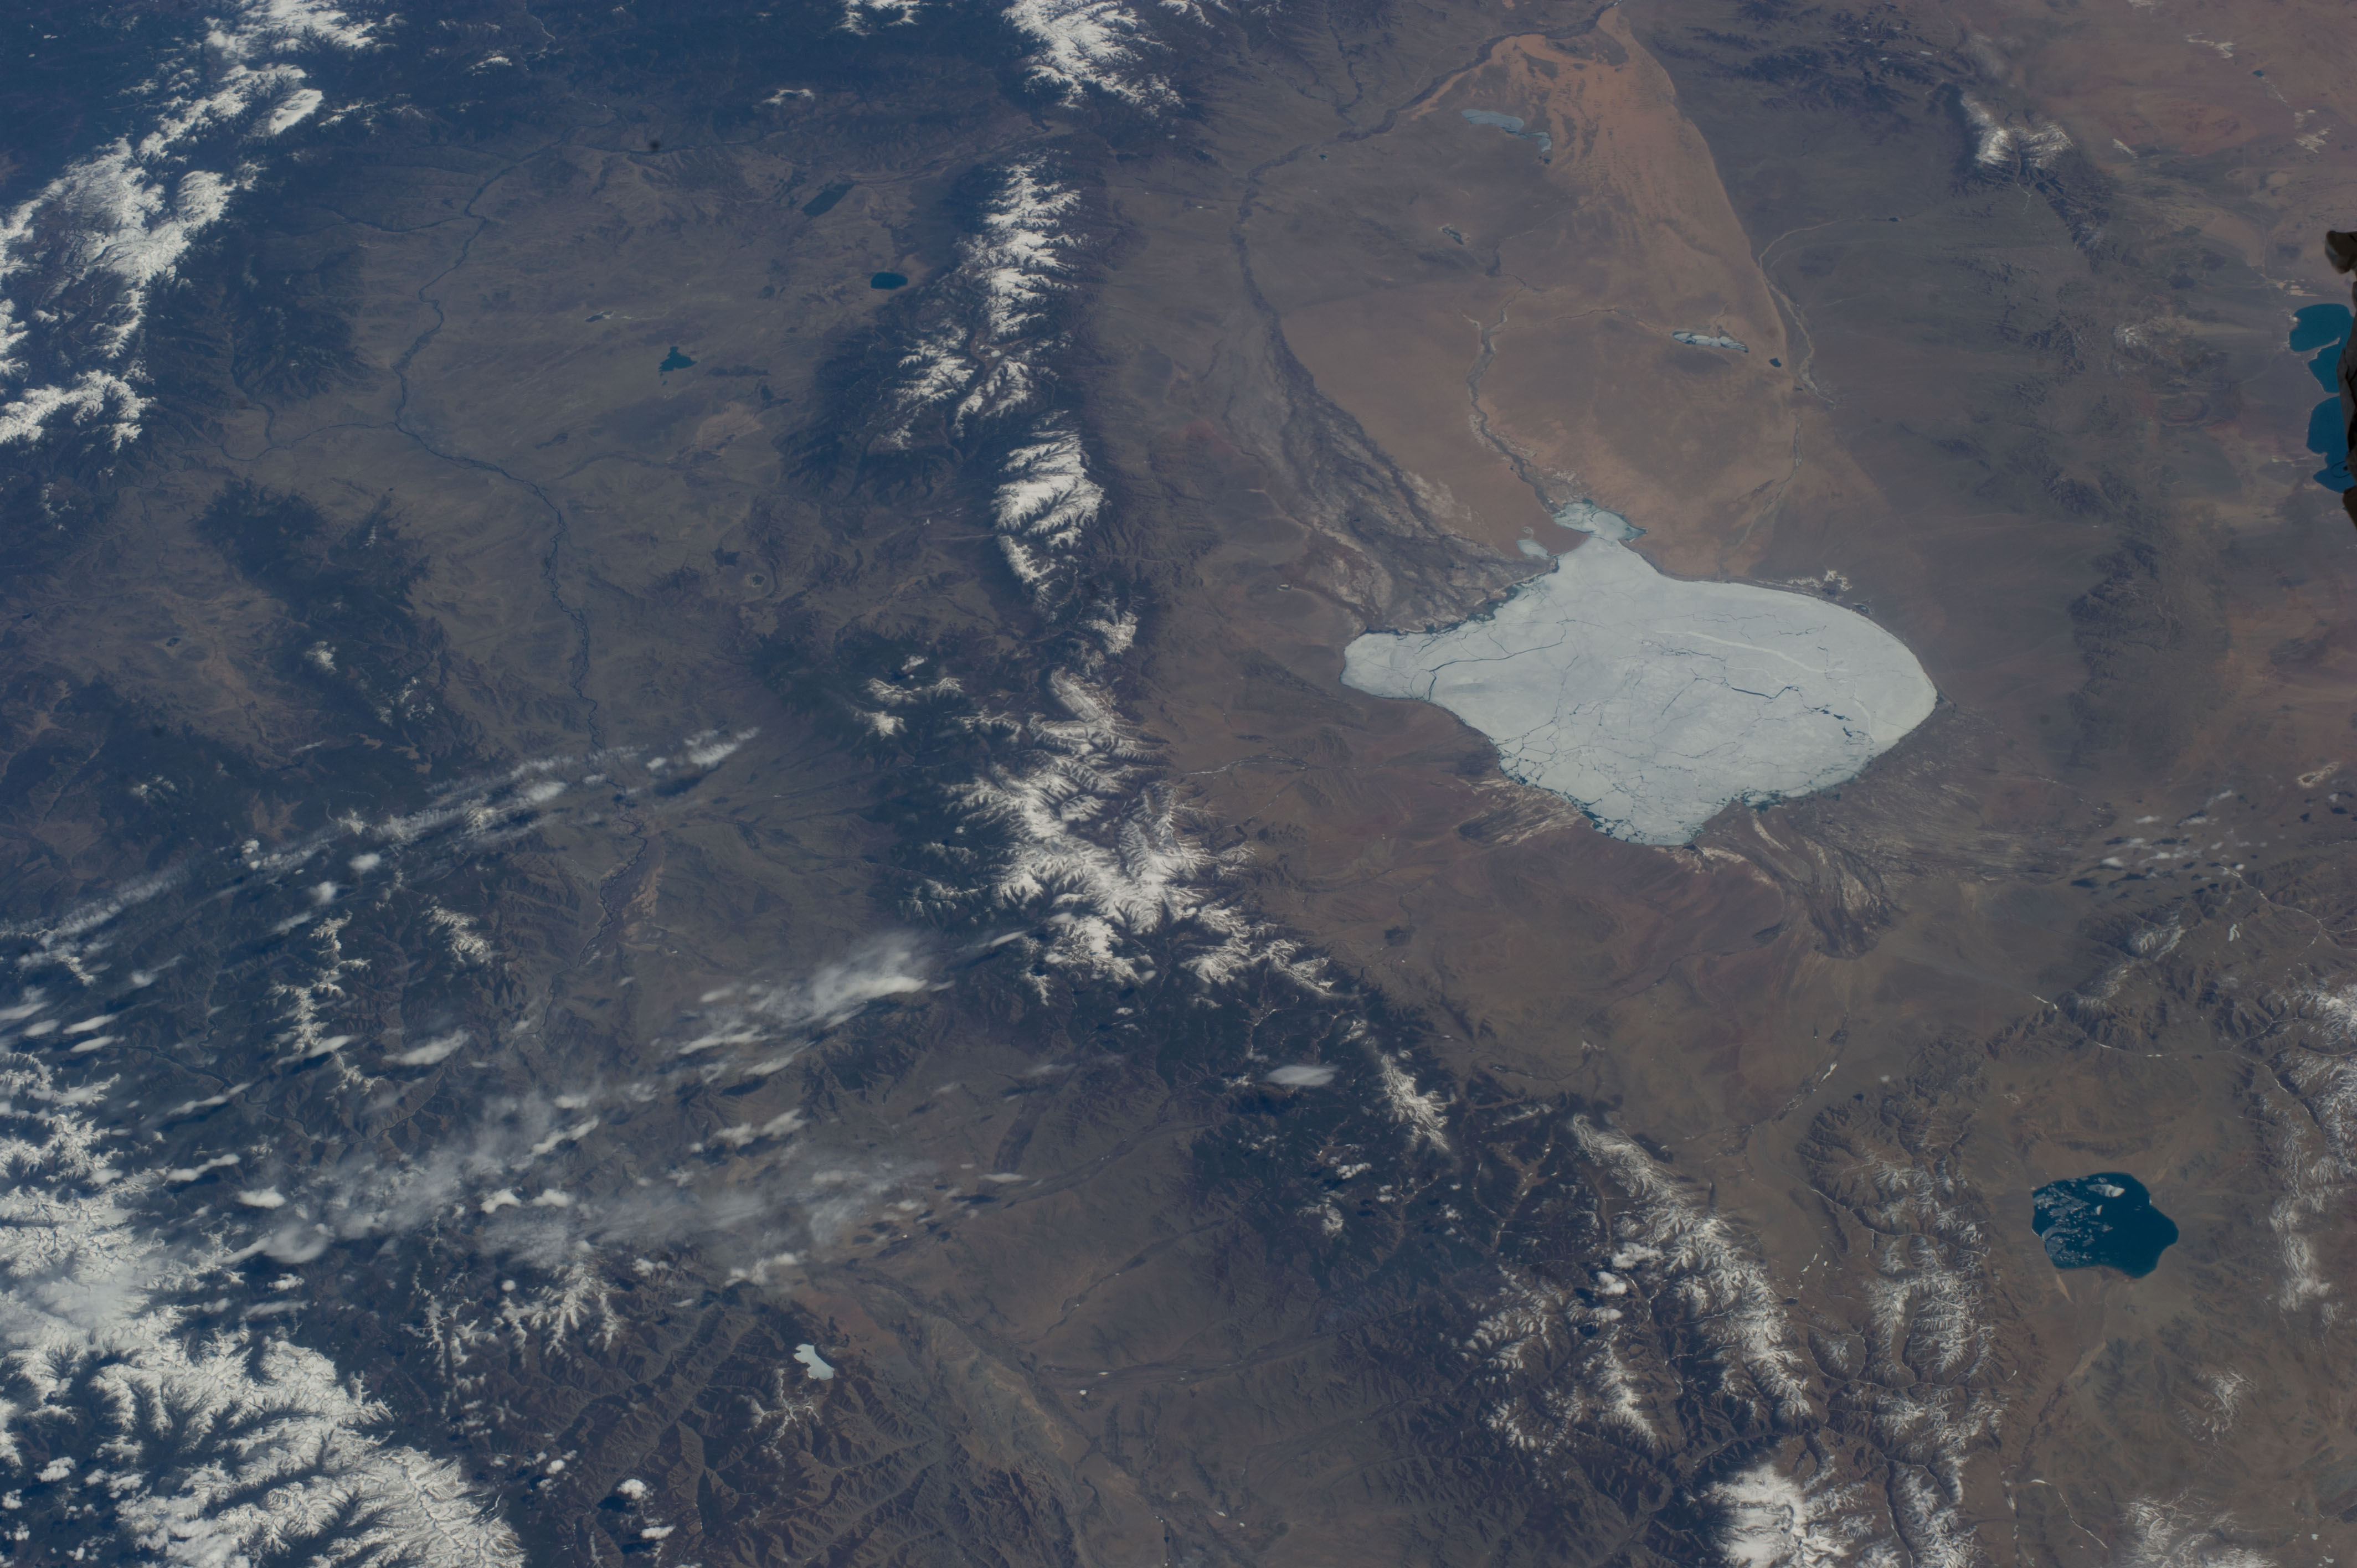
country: RUSSIAN_FEDERATION
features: UVS LAKE, UUREG LAKE, TANNU-OLA MOUNTAINS, YENISEI RIVER
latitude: 50.9
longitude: 92.6
